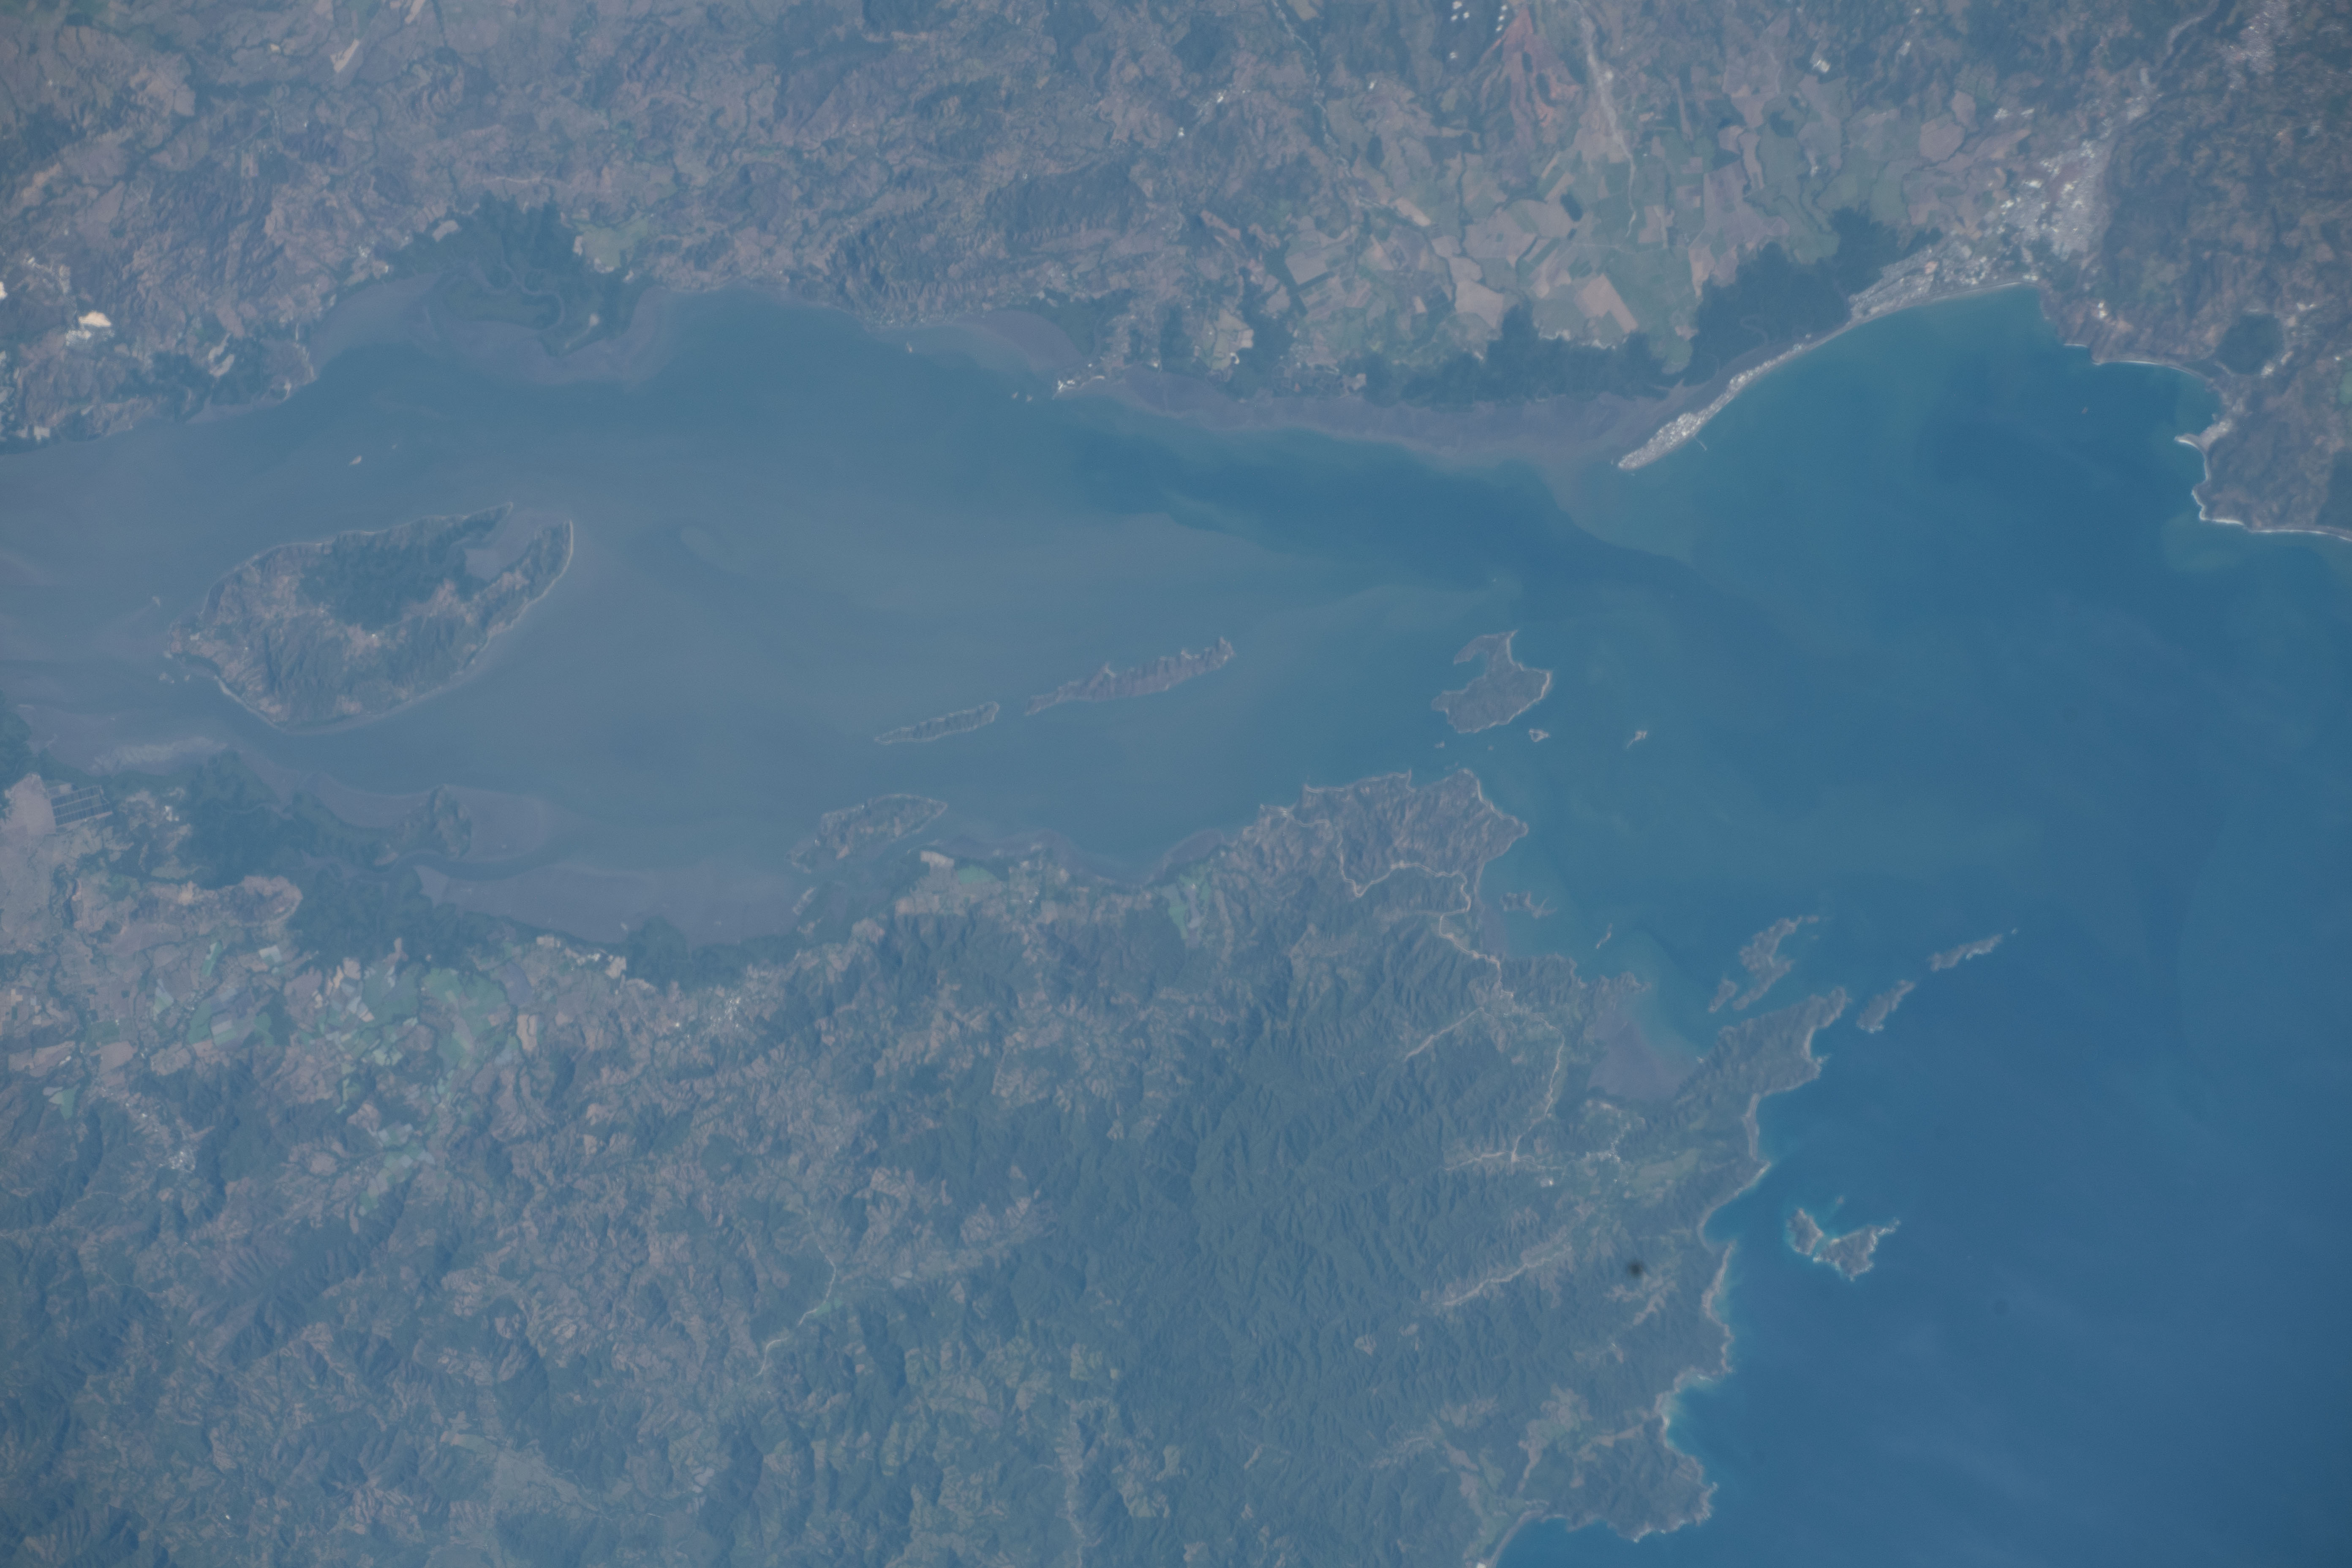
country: COSTA RICA
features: PUNTARENAS, GOLFO NICOYA, CHOMES
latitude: 9.9
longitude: -85.0
